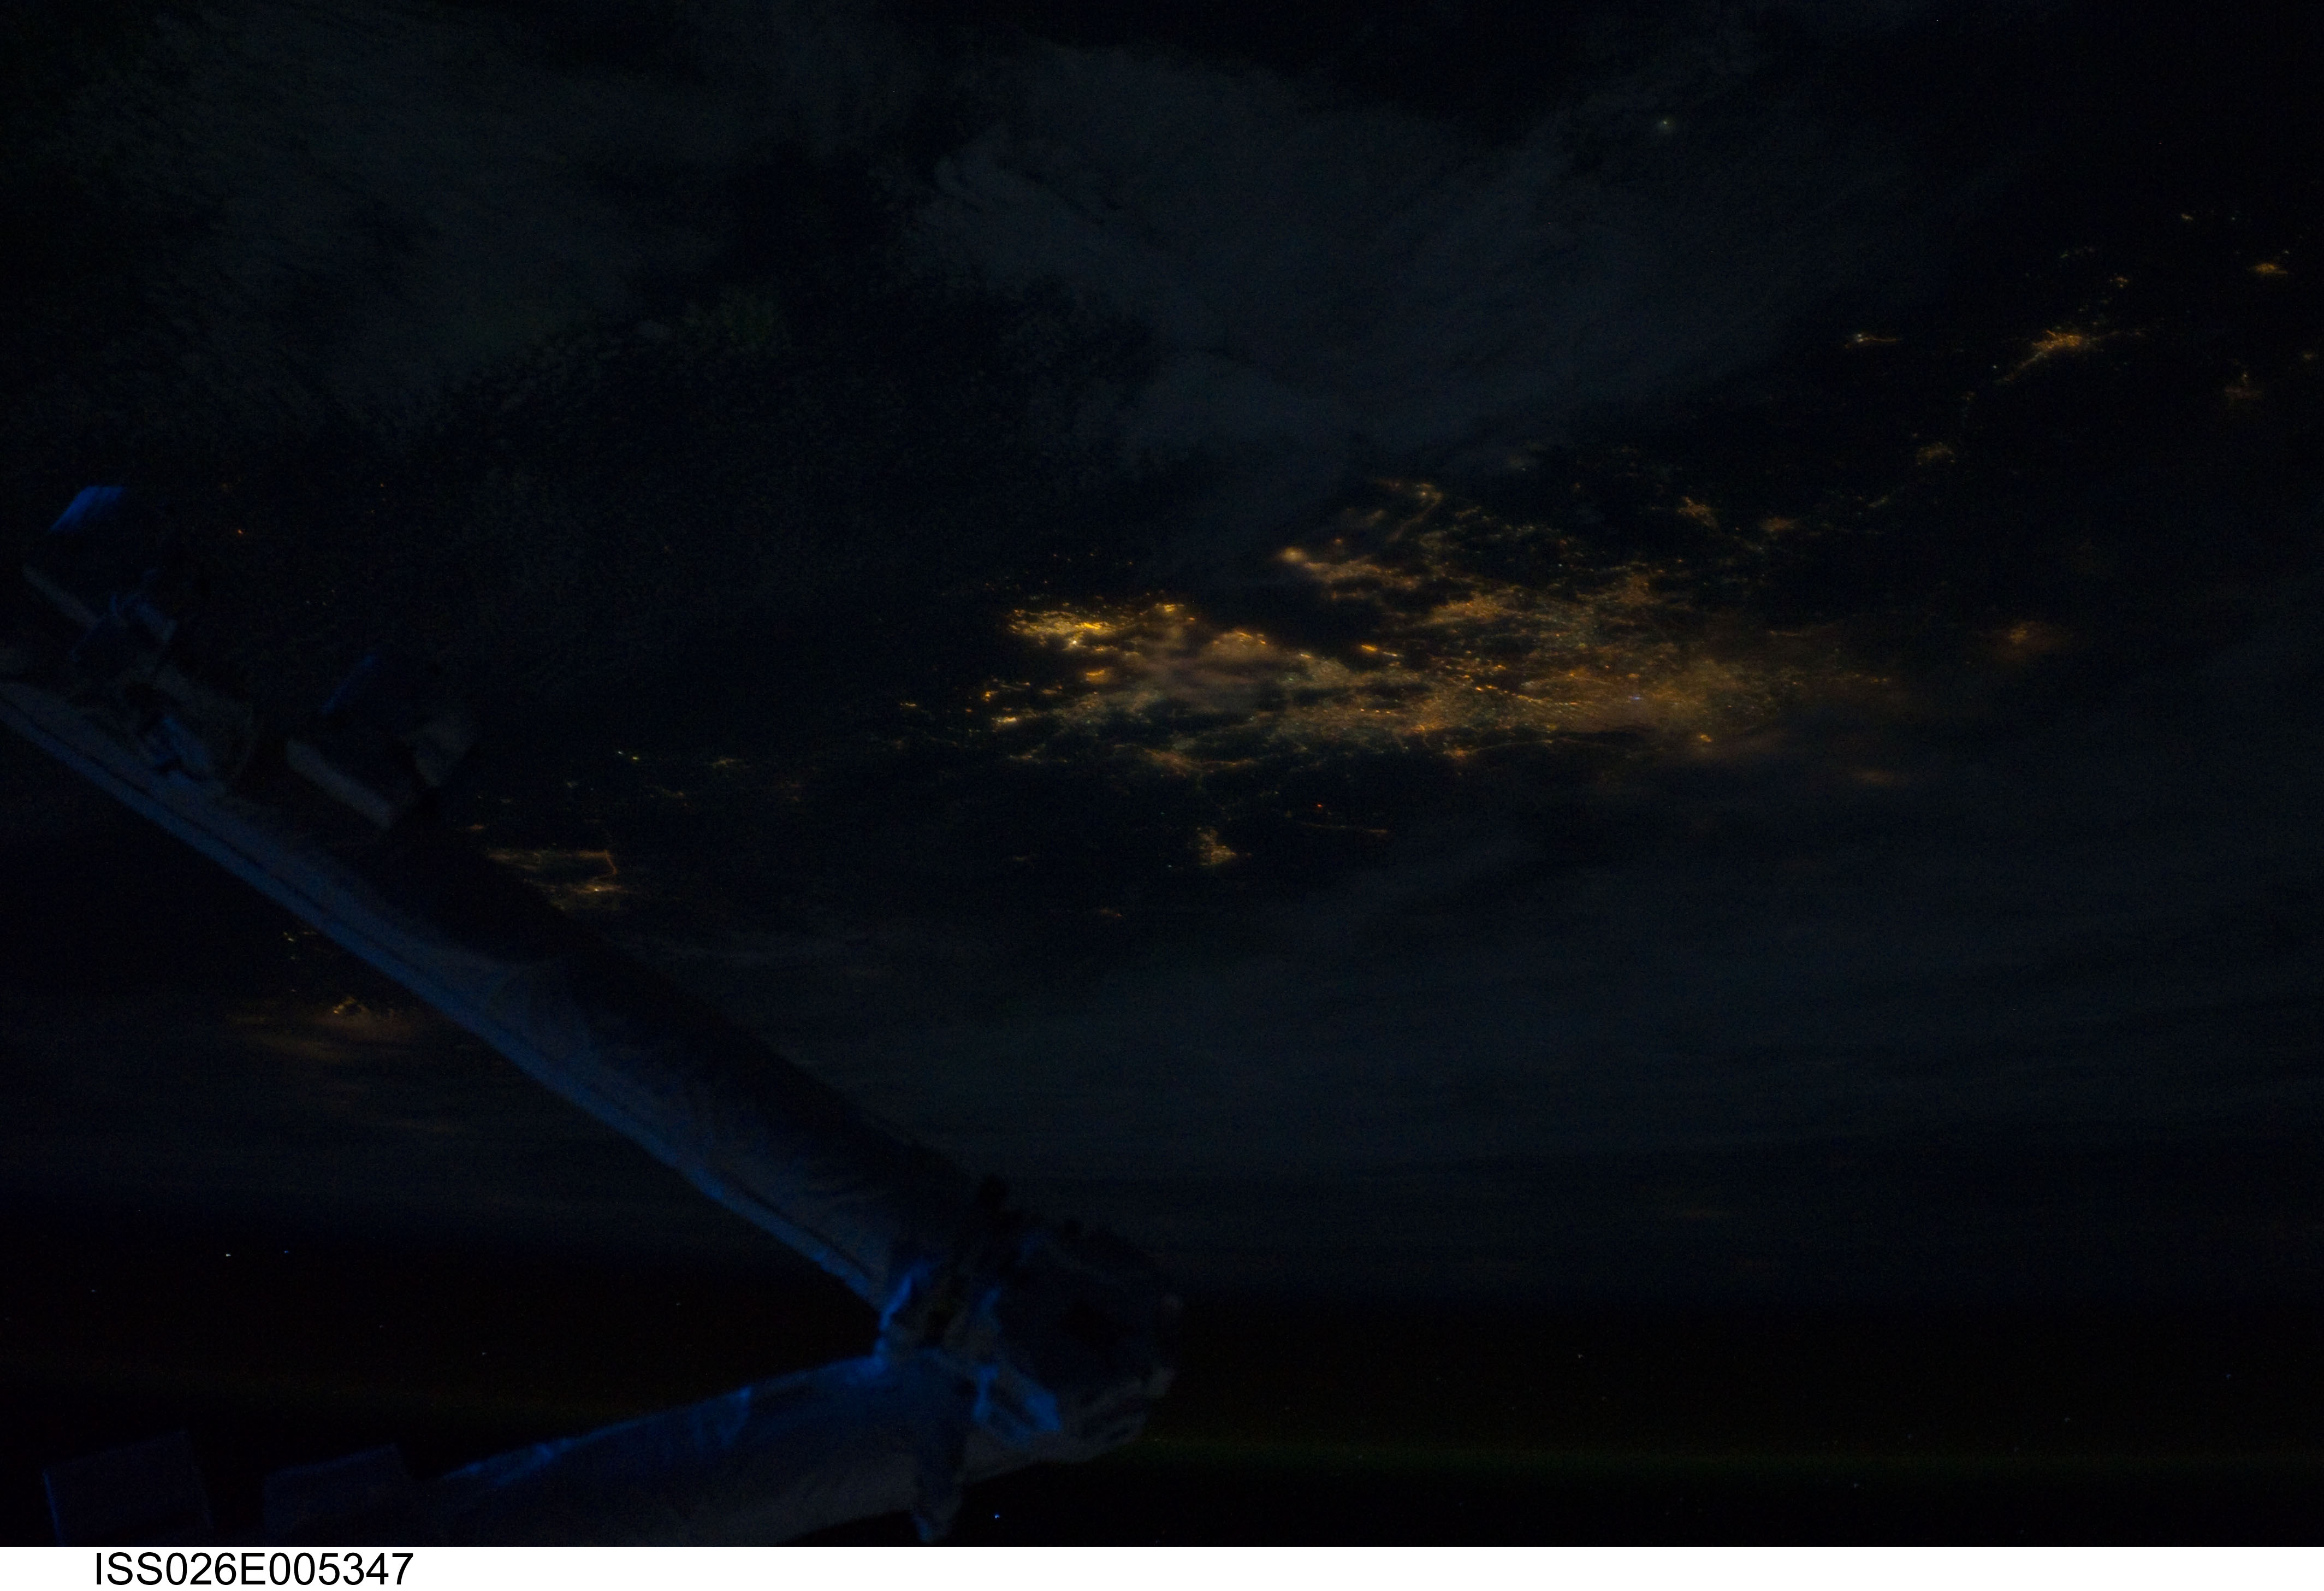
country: CHINA
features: PAN-GUANGZHOU-HONG KONG REGION AT NIGHT, ISS, SOFT
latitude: 22.5
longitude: 114.0
